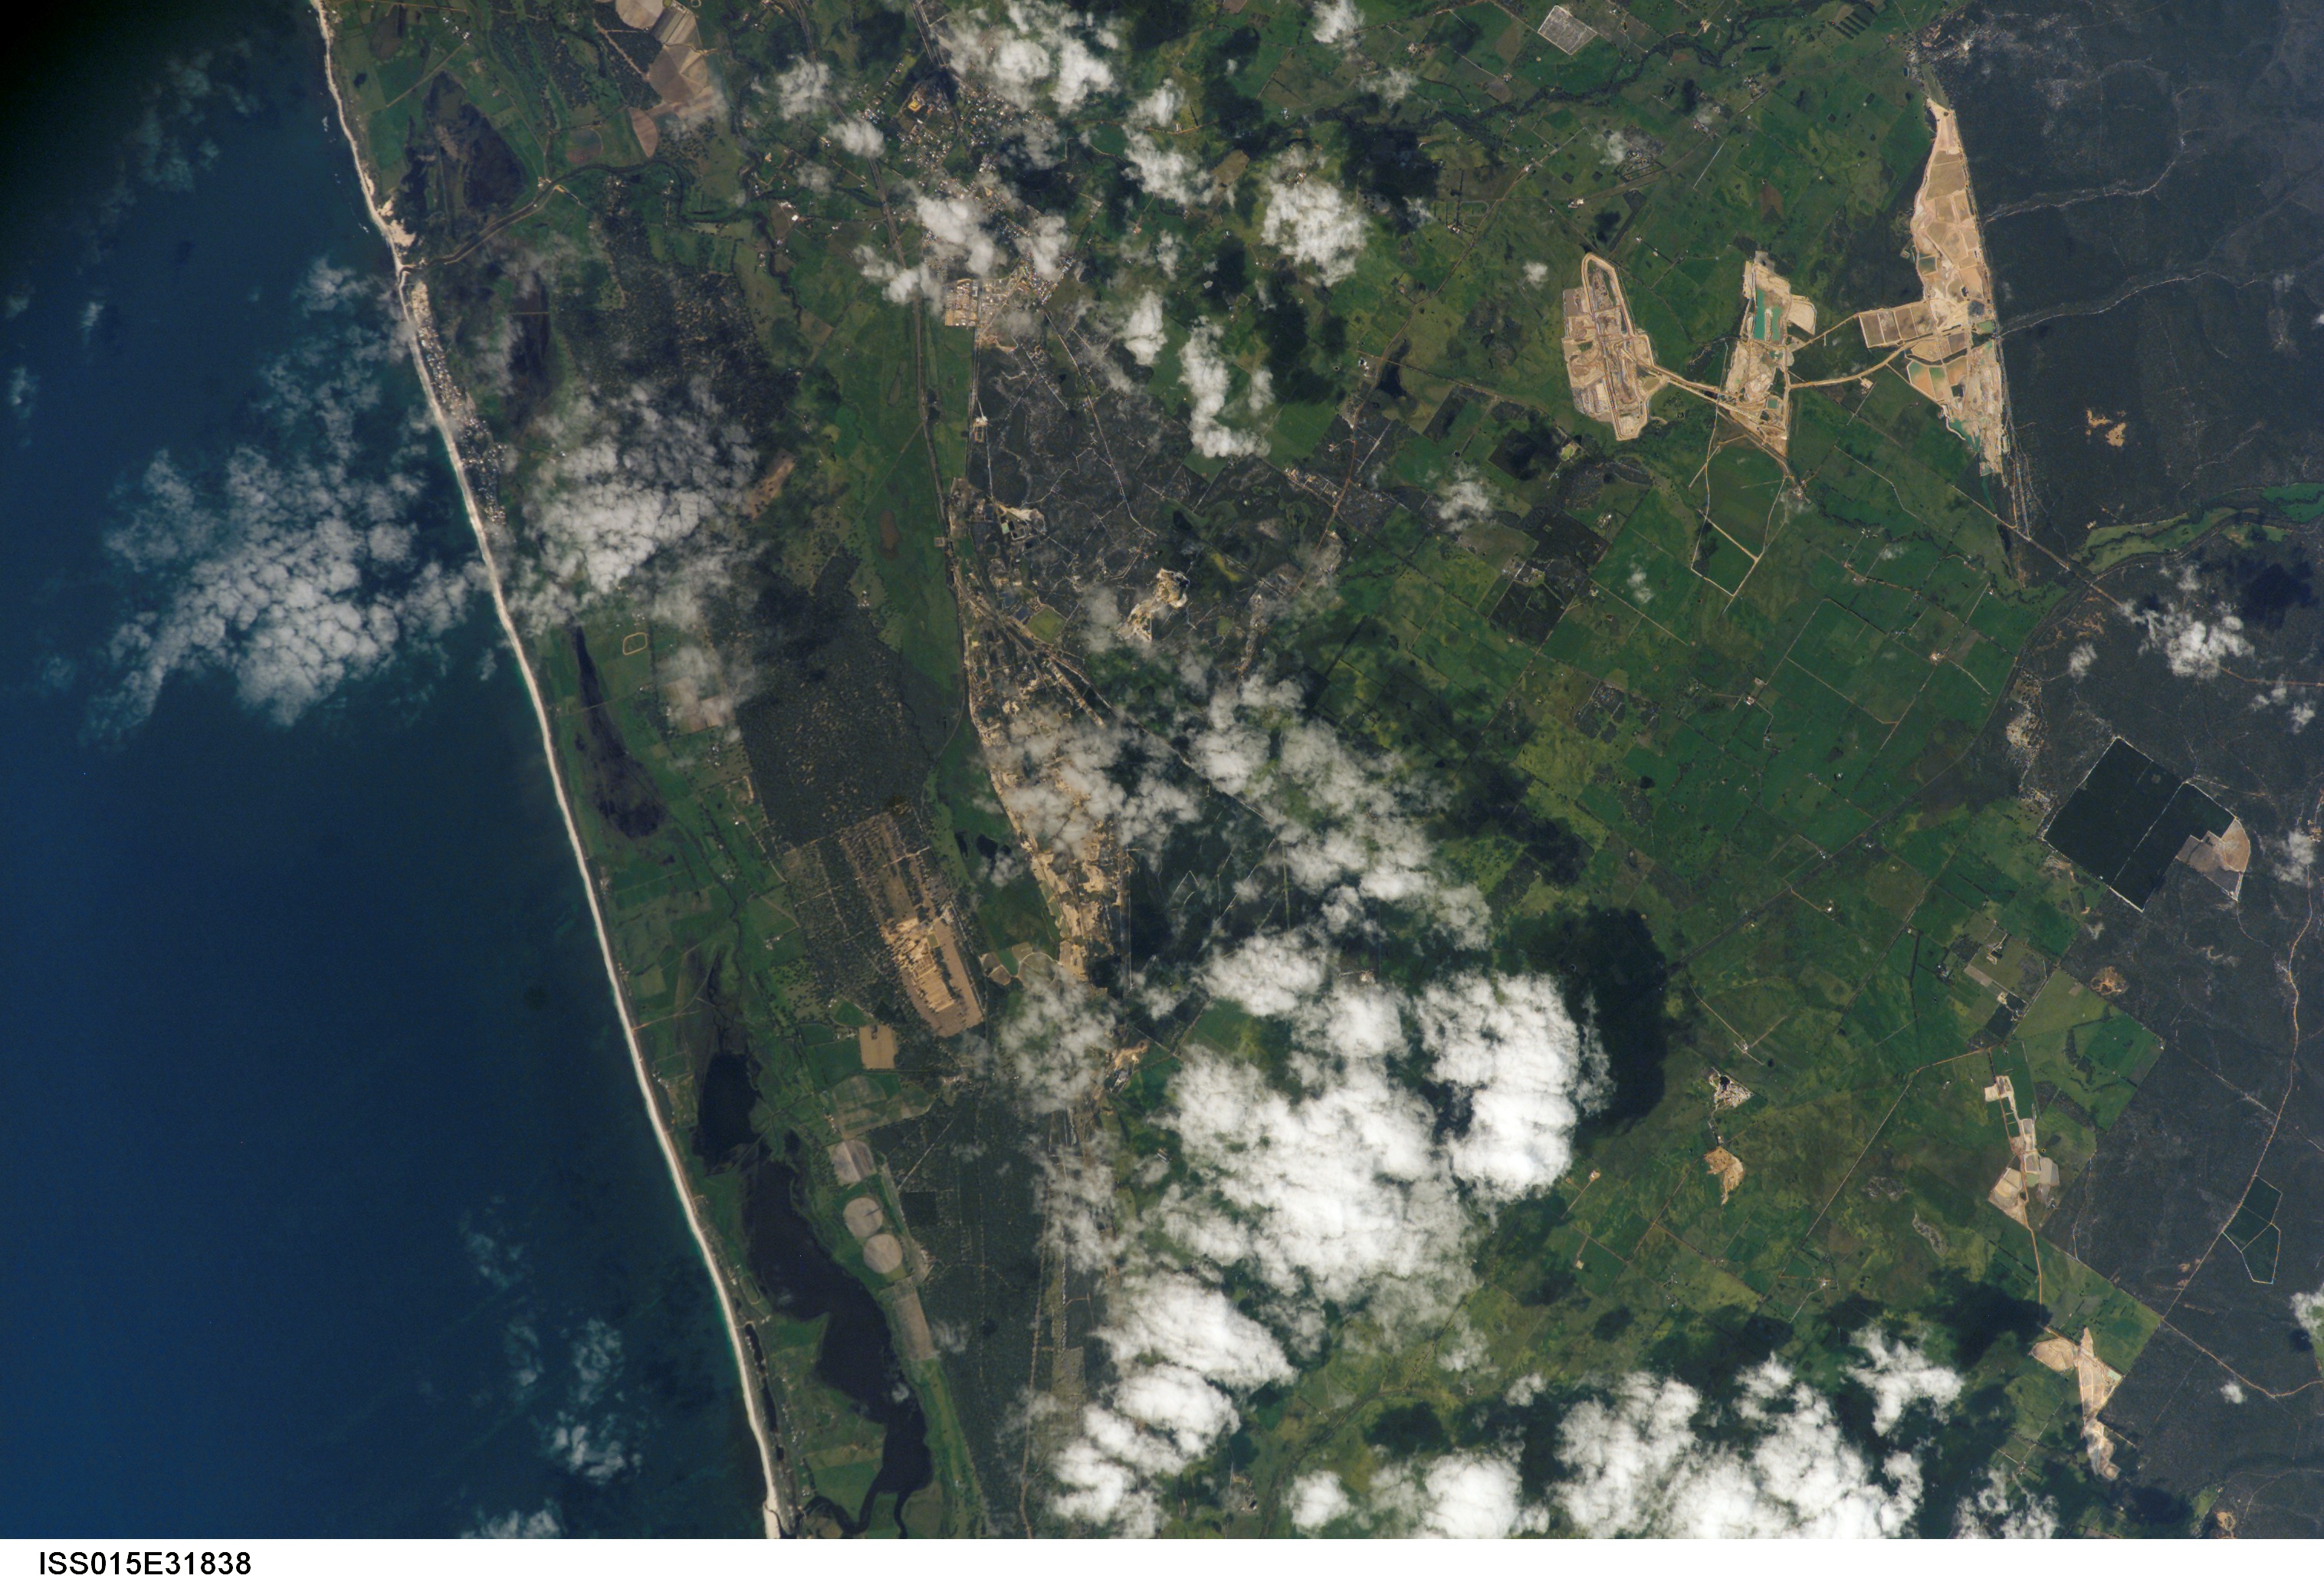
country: AUSTRALIA-WA
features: FORREST BEACH, LAG., AGR., FOR.
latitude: -33.6
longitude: 115.5
